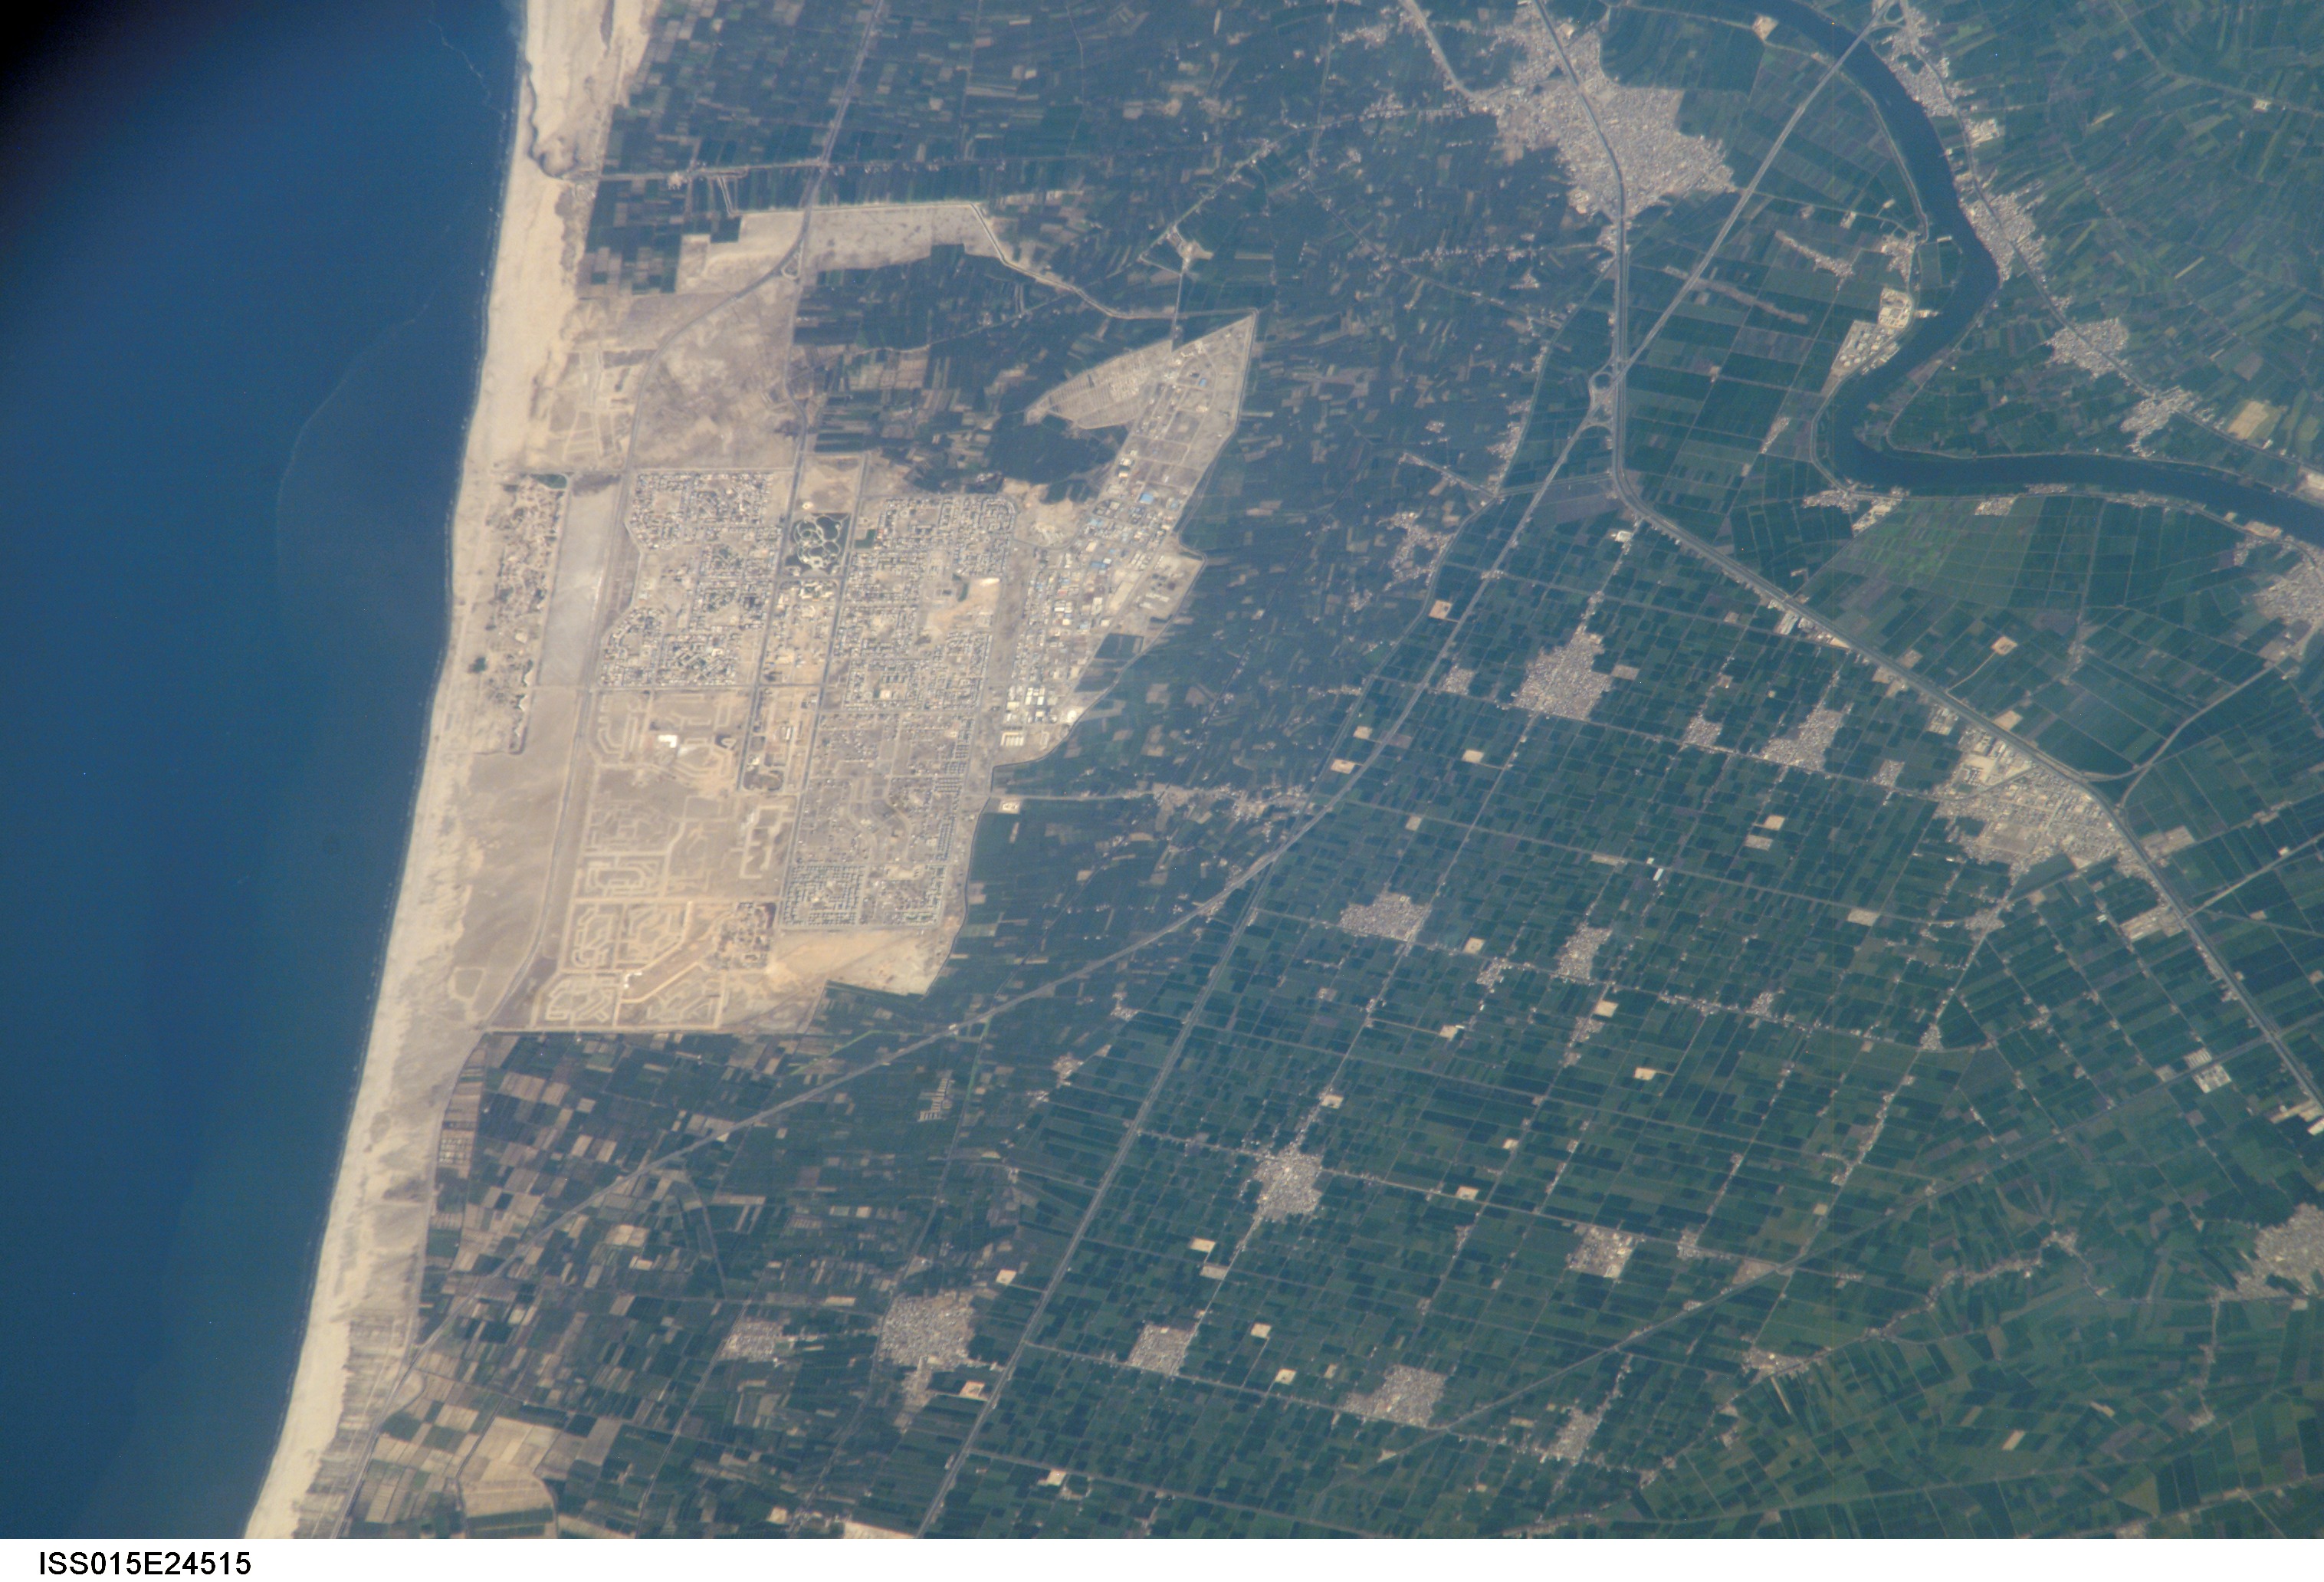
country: EGYPT
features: COAST, INDUSTRY W. OF DUMYAT
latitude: 31.4
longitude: 31.7
